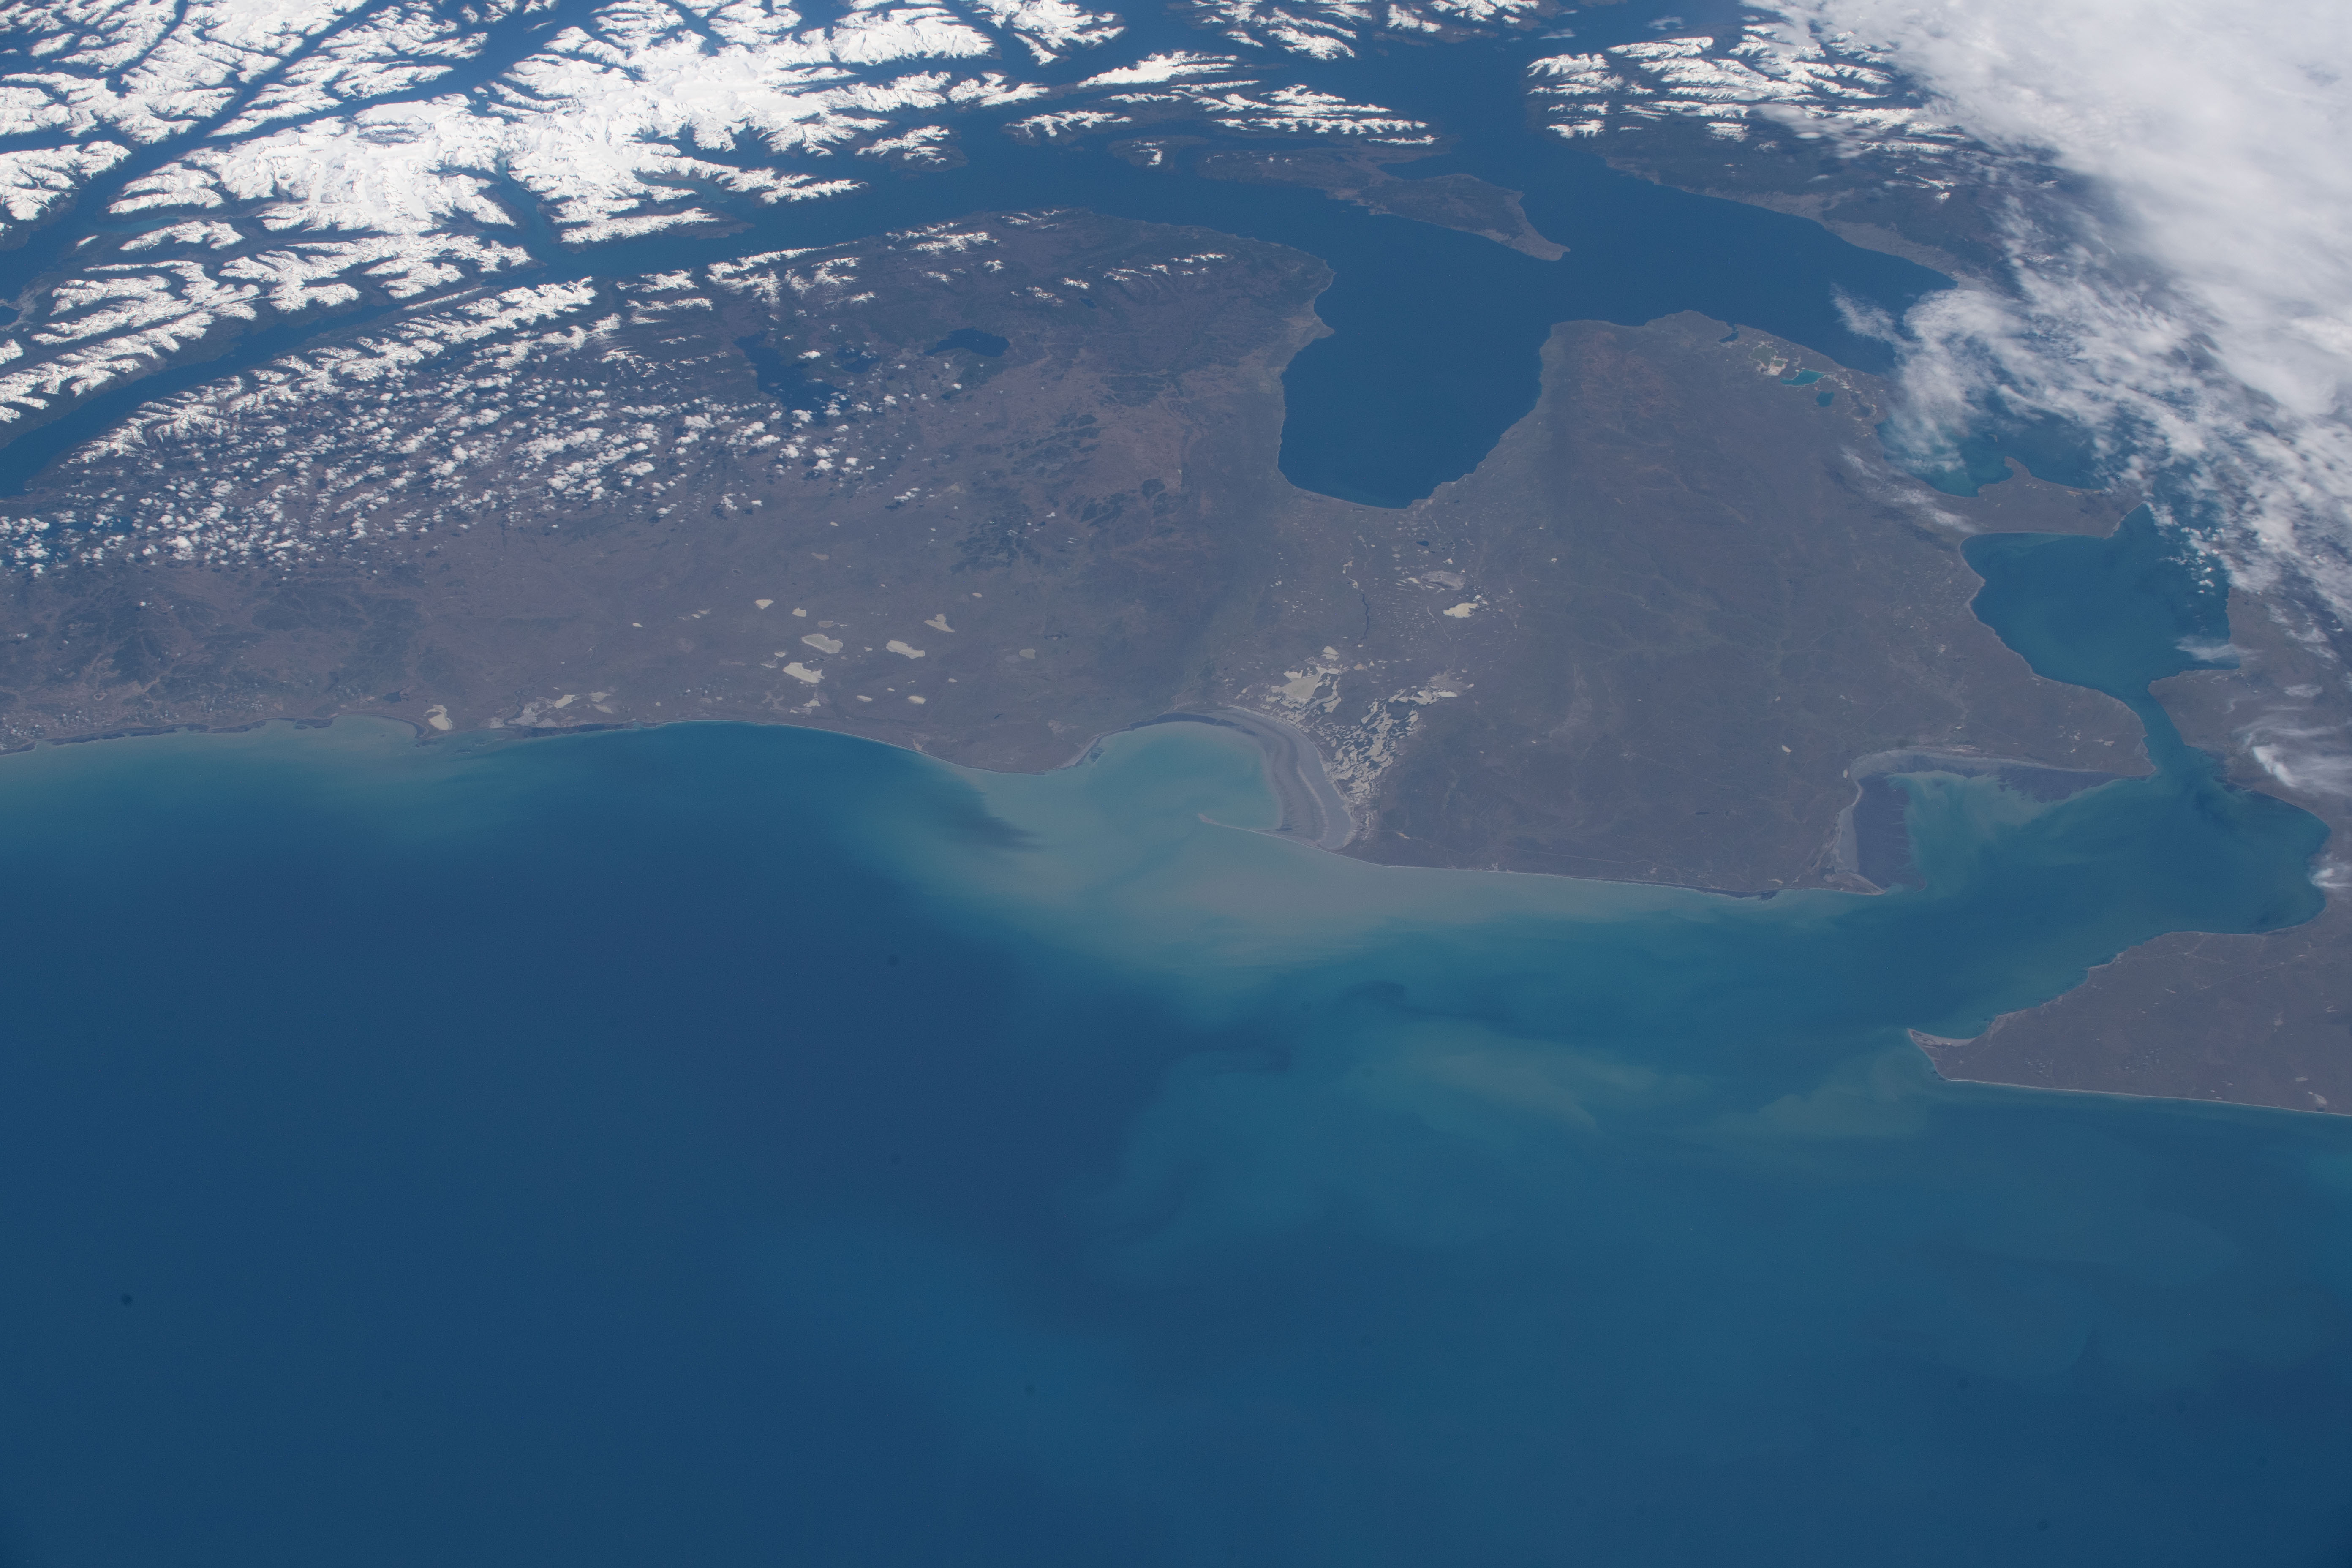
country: ARGENTINA
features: INUTIL BAY, BAHIA SAN SEBASTIAN, ESTRECHO DE MAGALLANES
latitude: -53.0
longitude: -68.3
